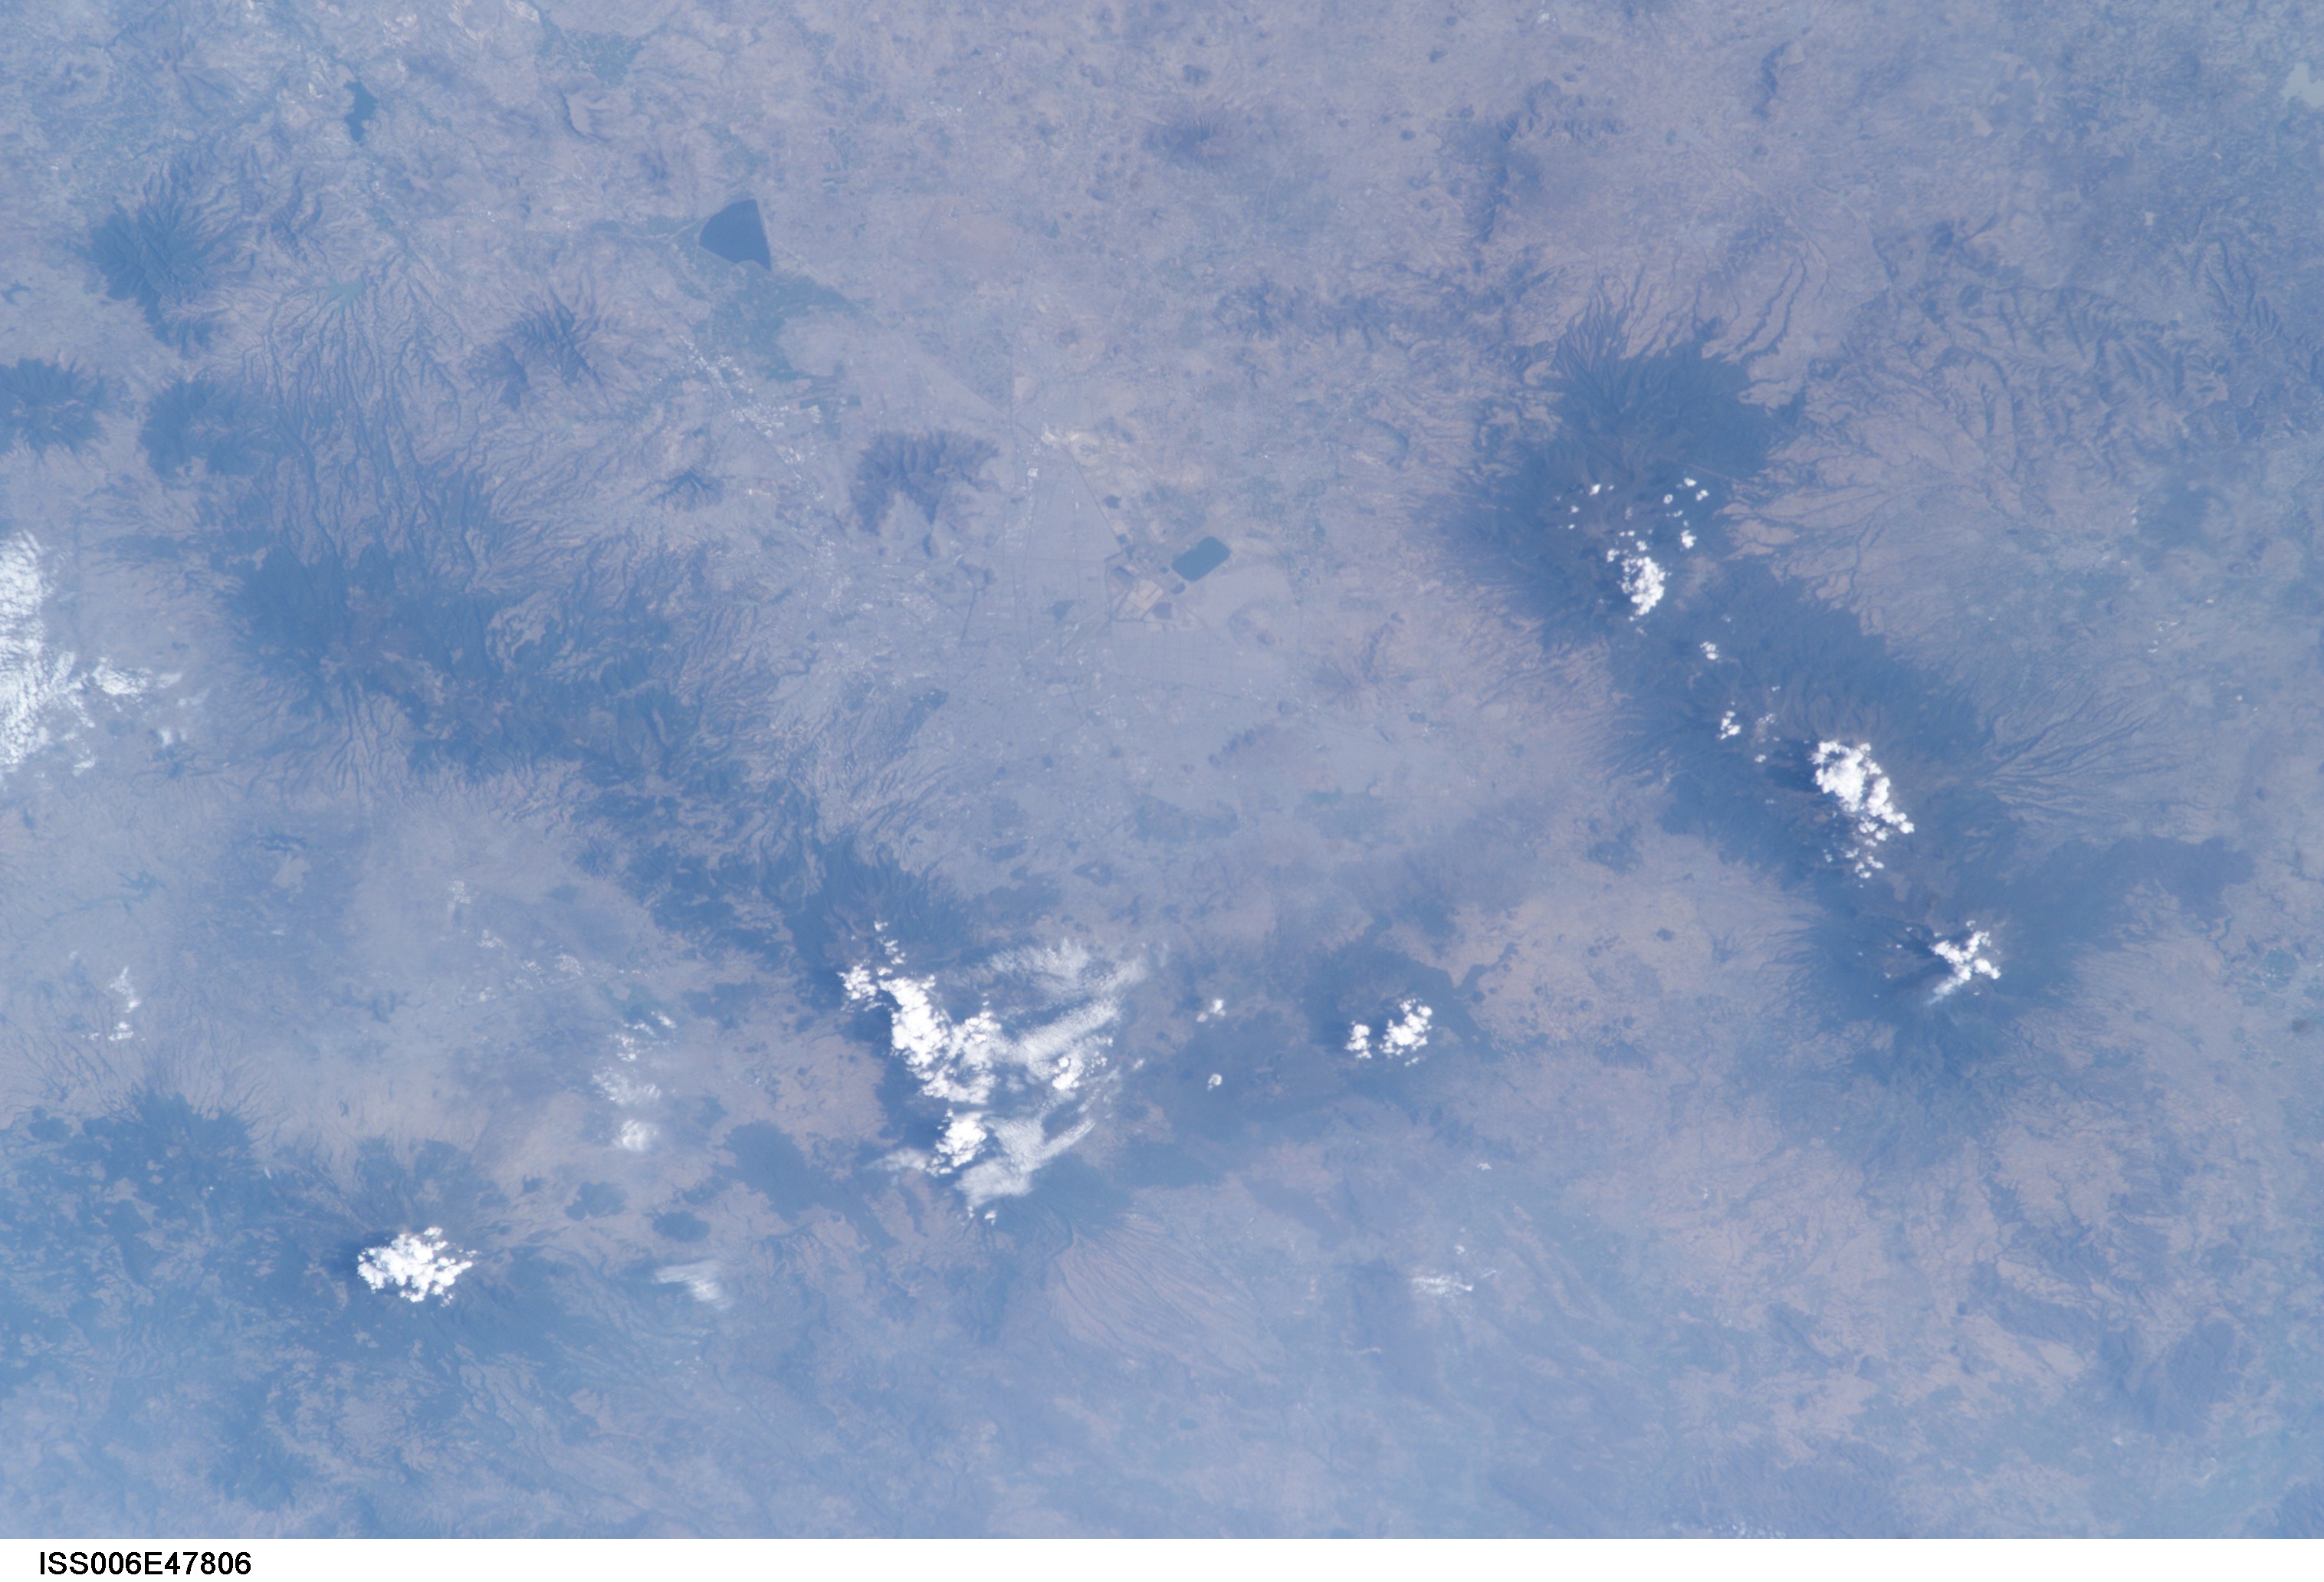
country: MEXICO
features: MEXICO CITY, TOLUCA
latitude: 19.5
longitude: -99.0
